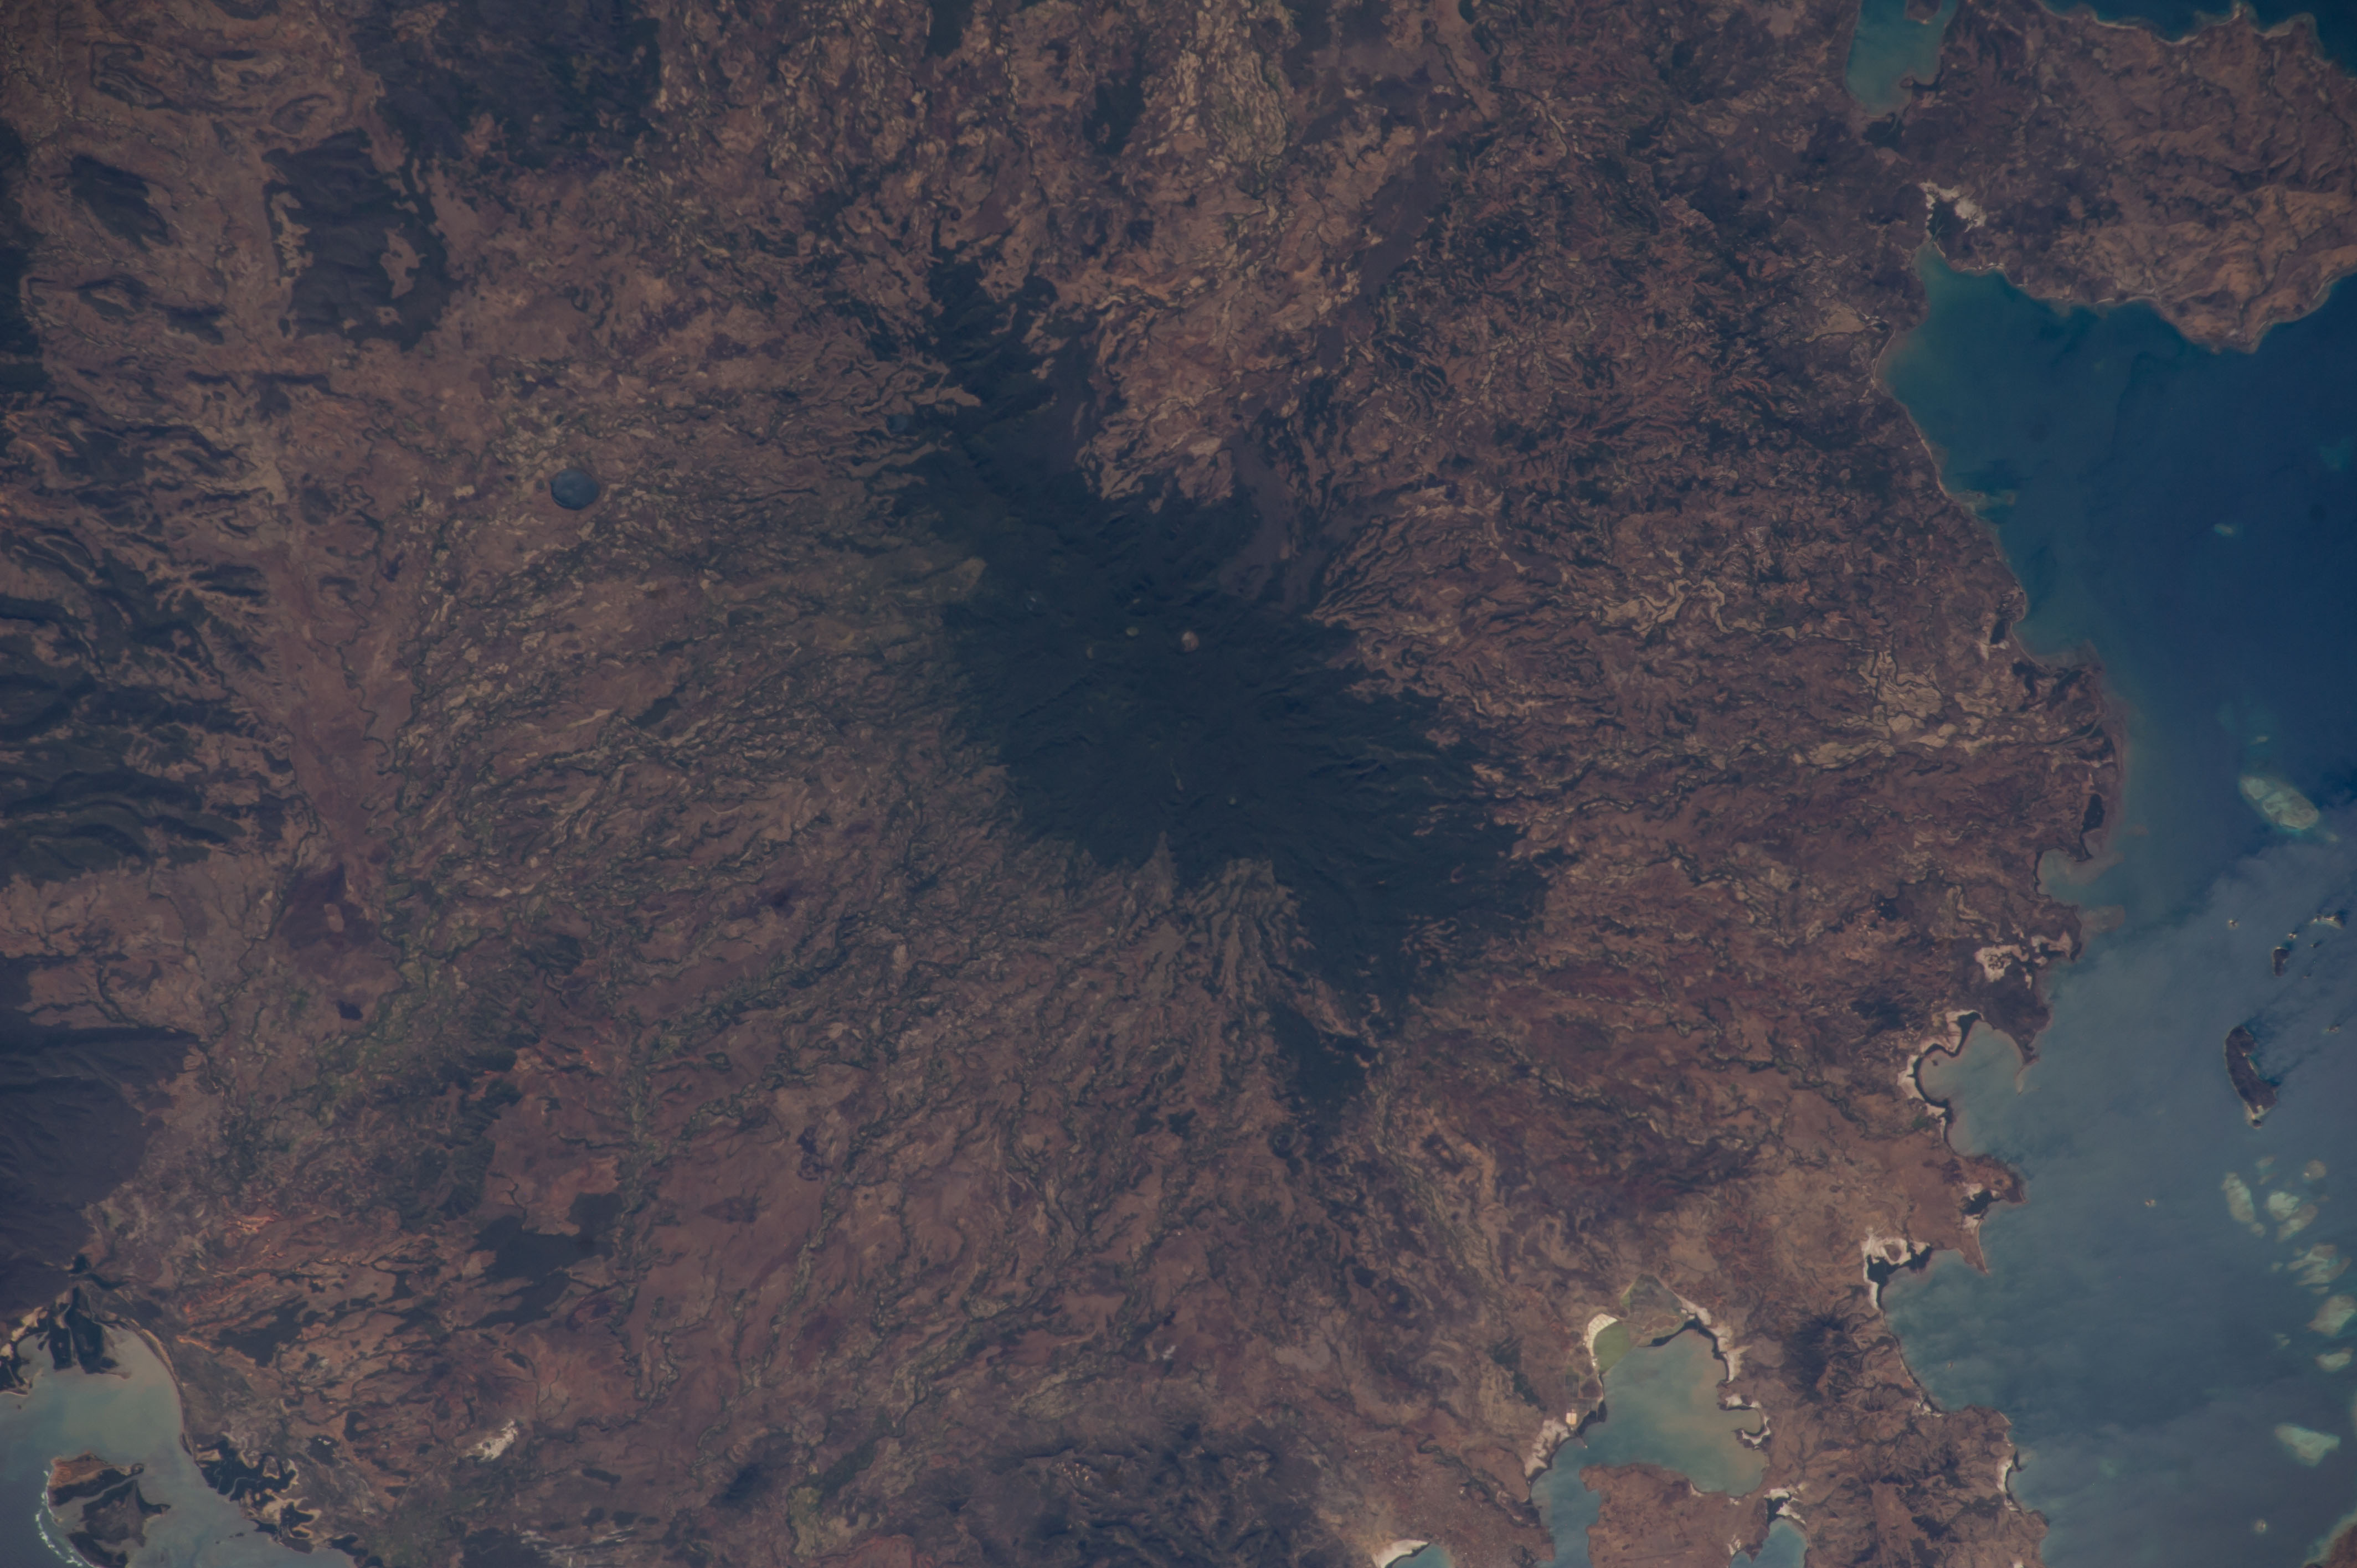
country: MADAGASCAR
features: AMBRE MOUNTAIN NATIONAL PARK
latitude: -12.6
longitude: 49.2
